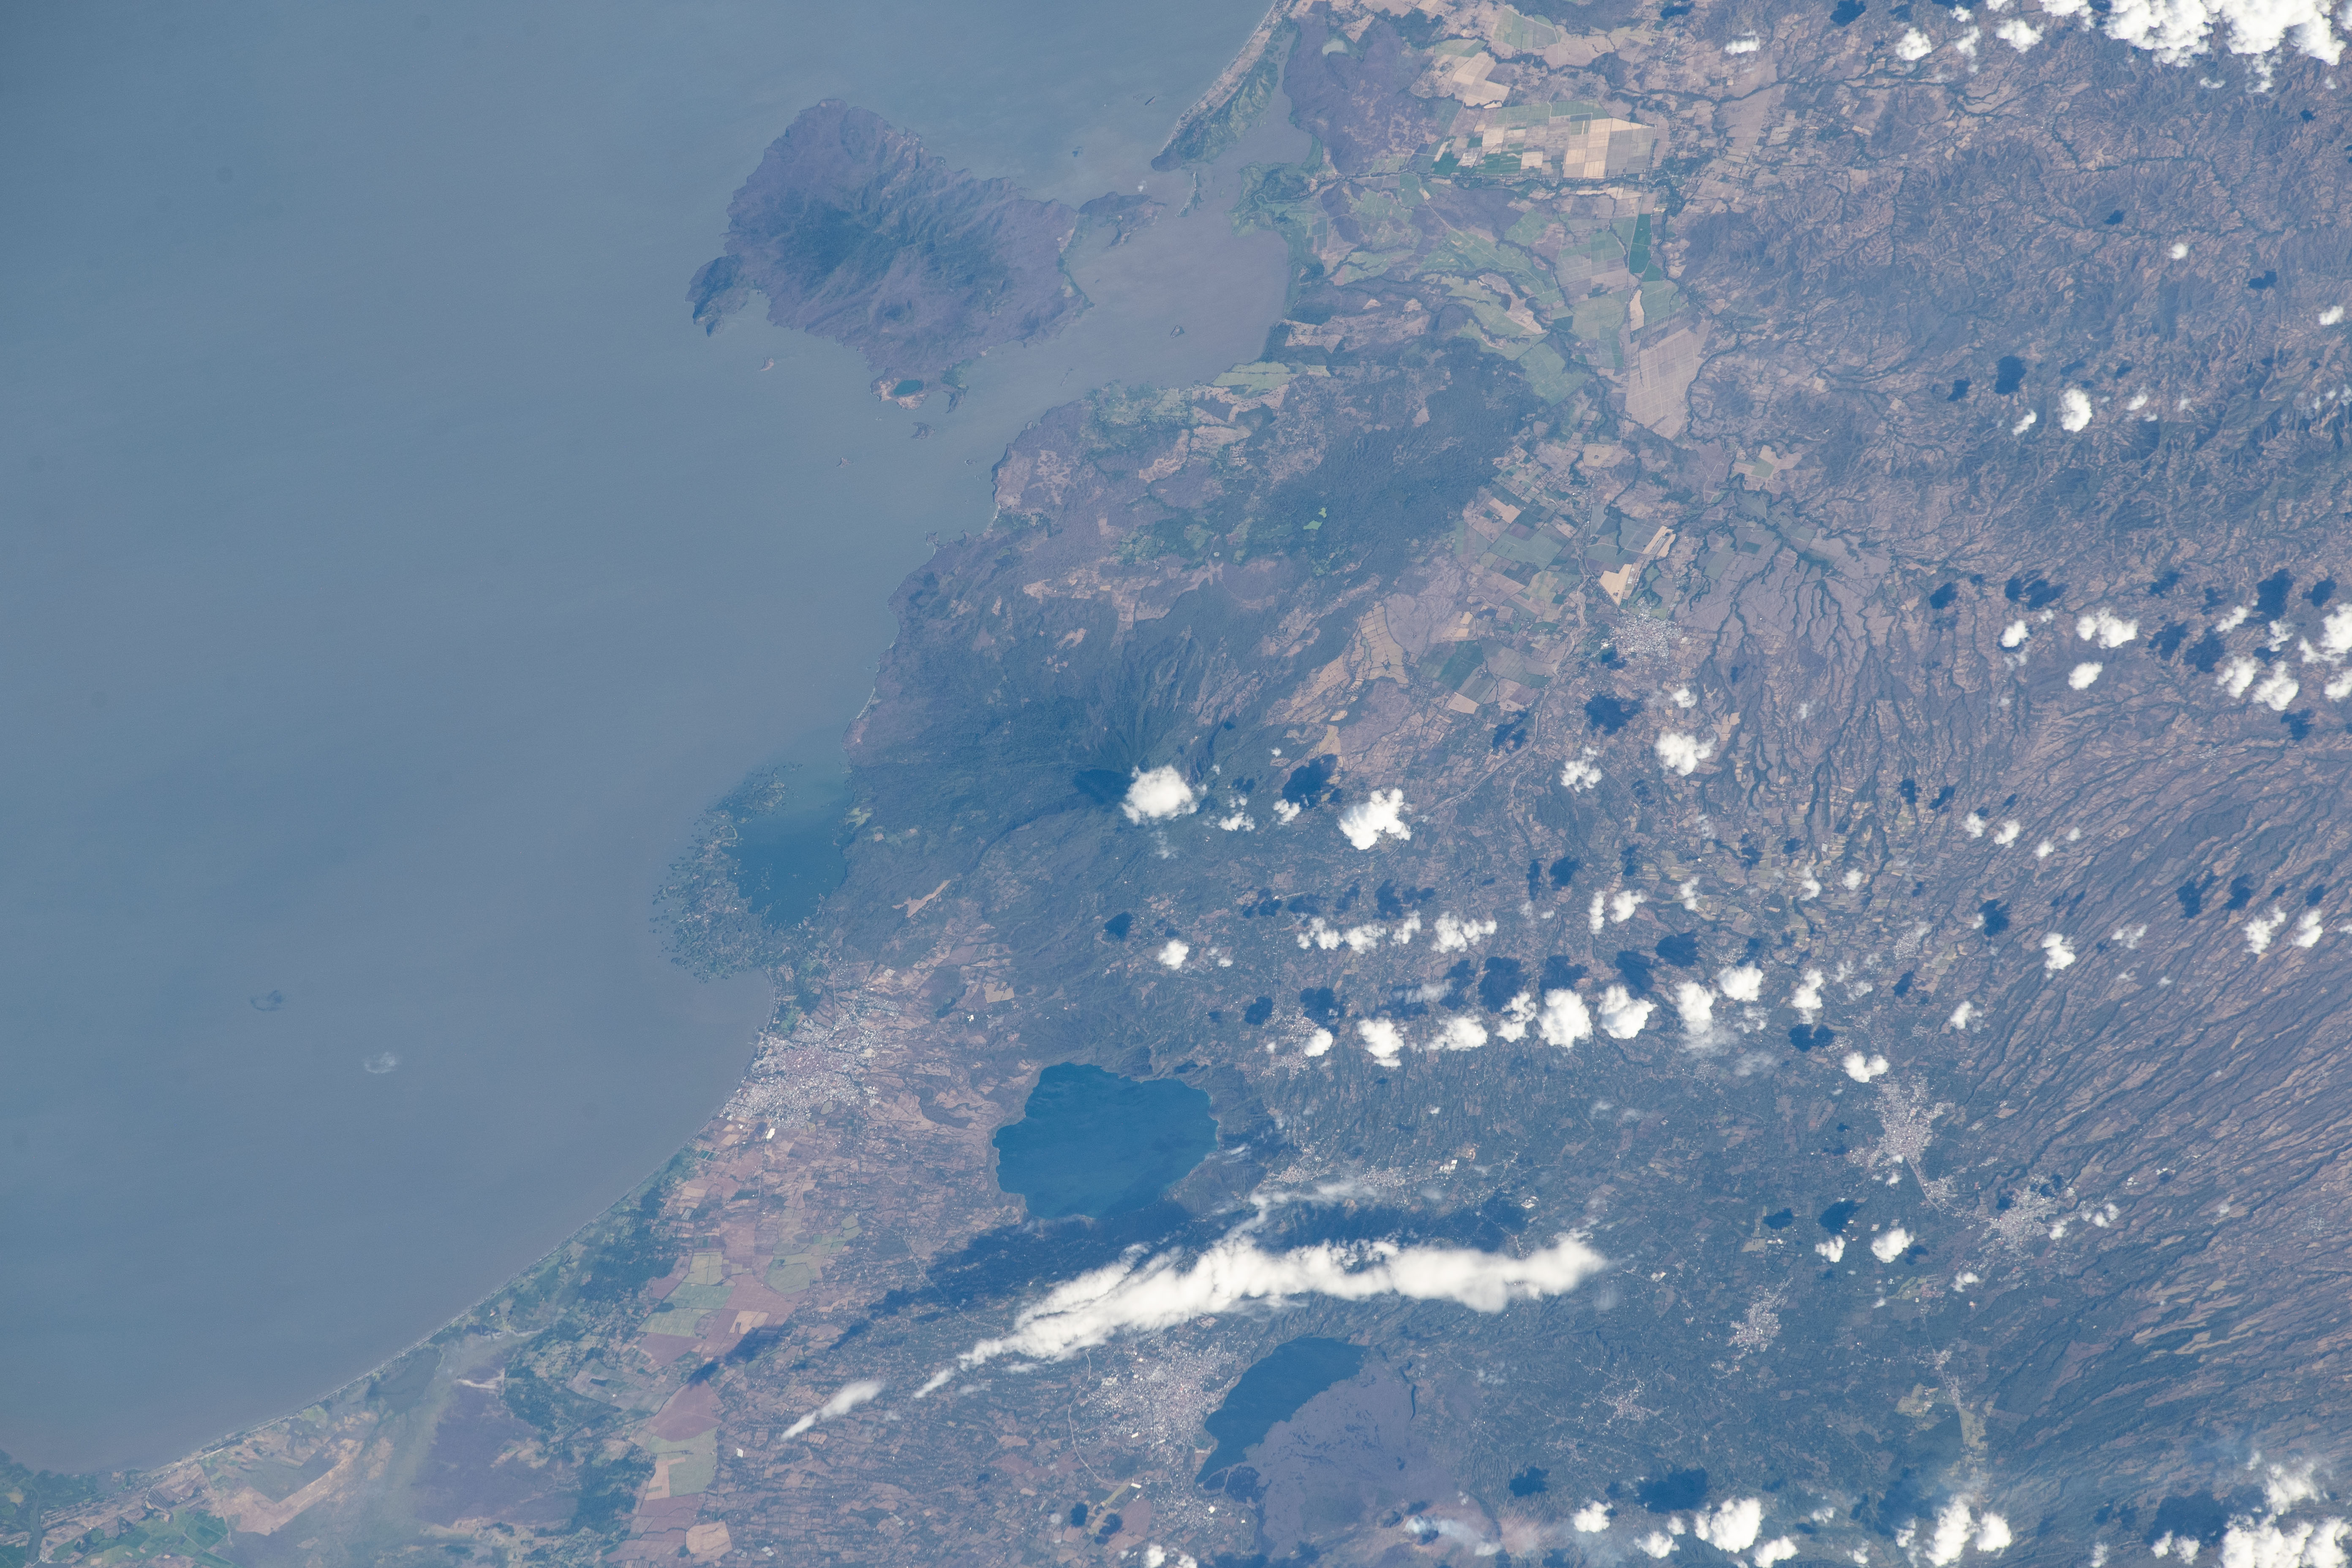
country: NICARAGUA
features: APOYO LAGOON, MOMBACHO VOLCANO, GRANADA, LAKE NICARAGUA
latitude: 11.8
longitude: -86.0
